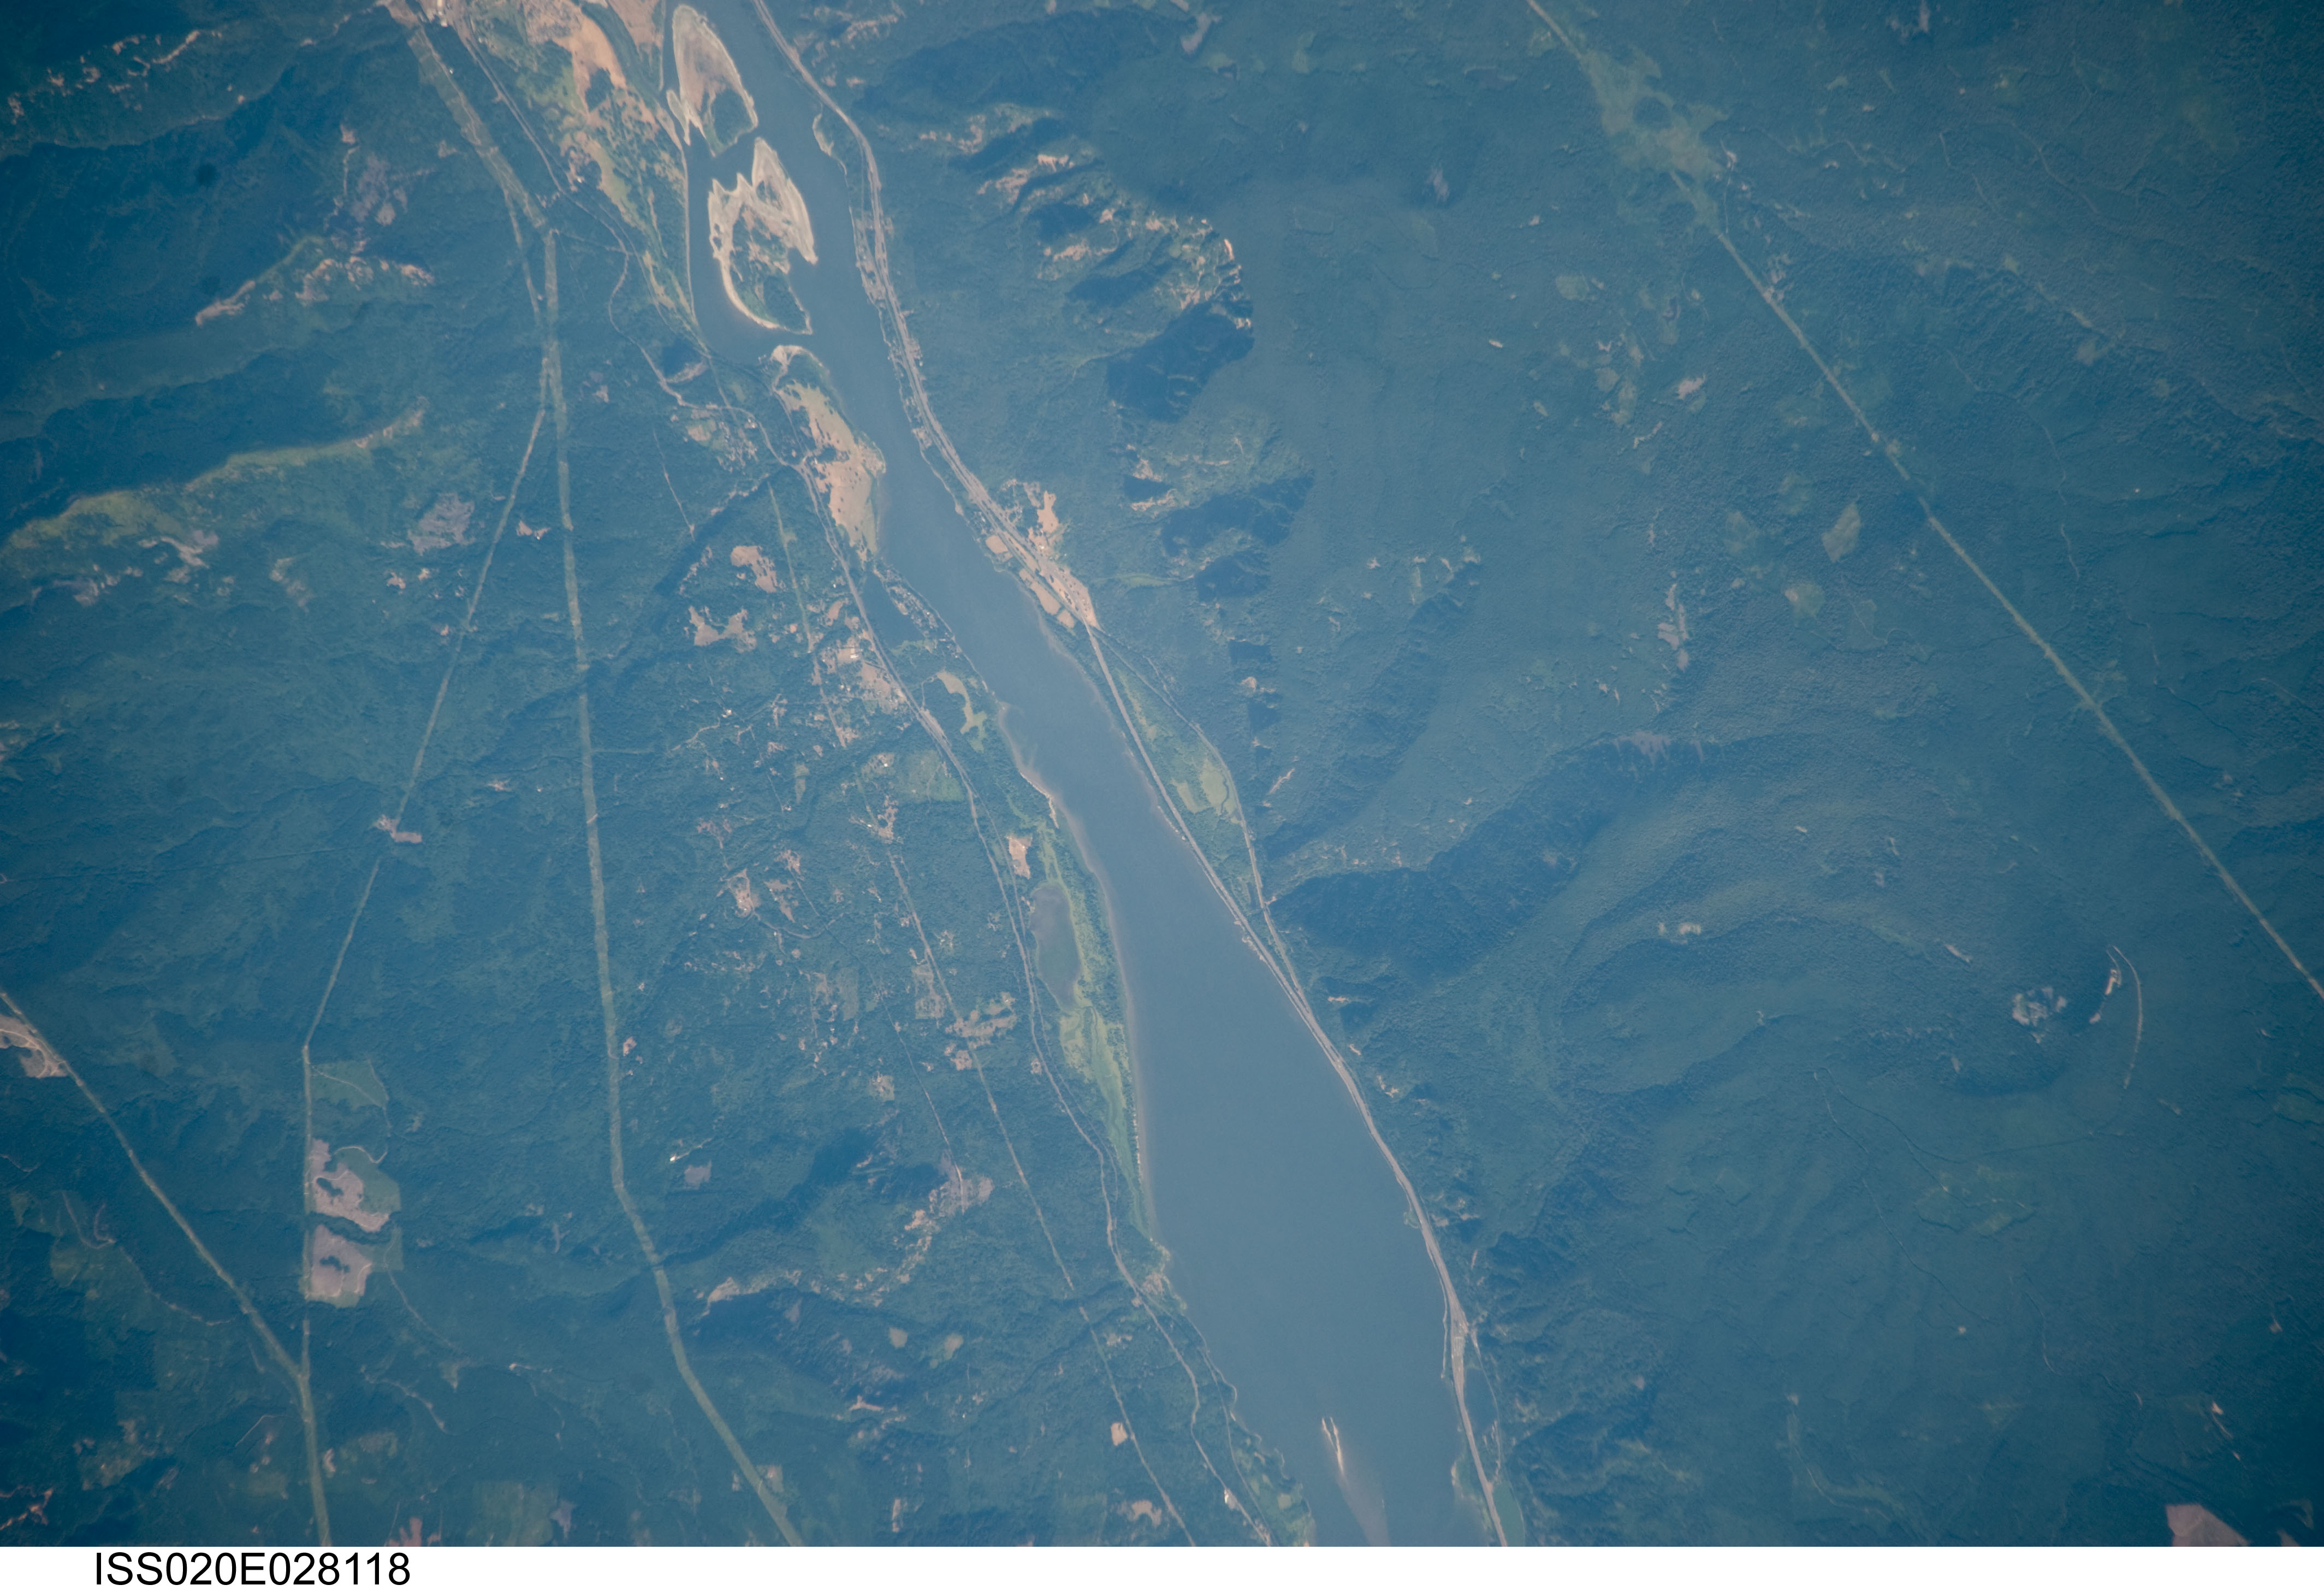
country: USA-OREGON
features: COLUMBIA R., PIERCE I., FOREST, AGR.
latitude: 45.6
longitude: -122.1
